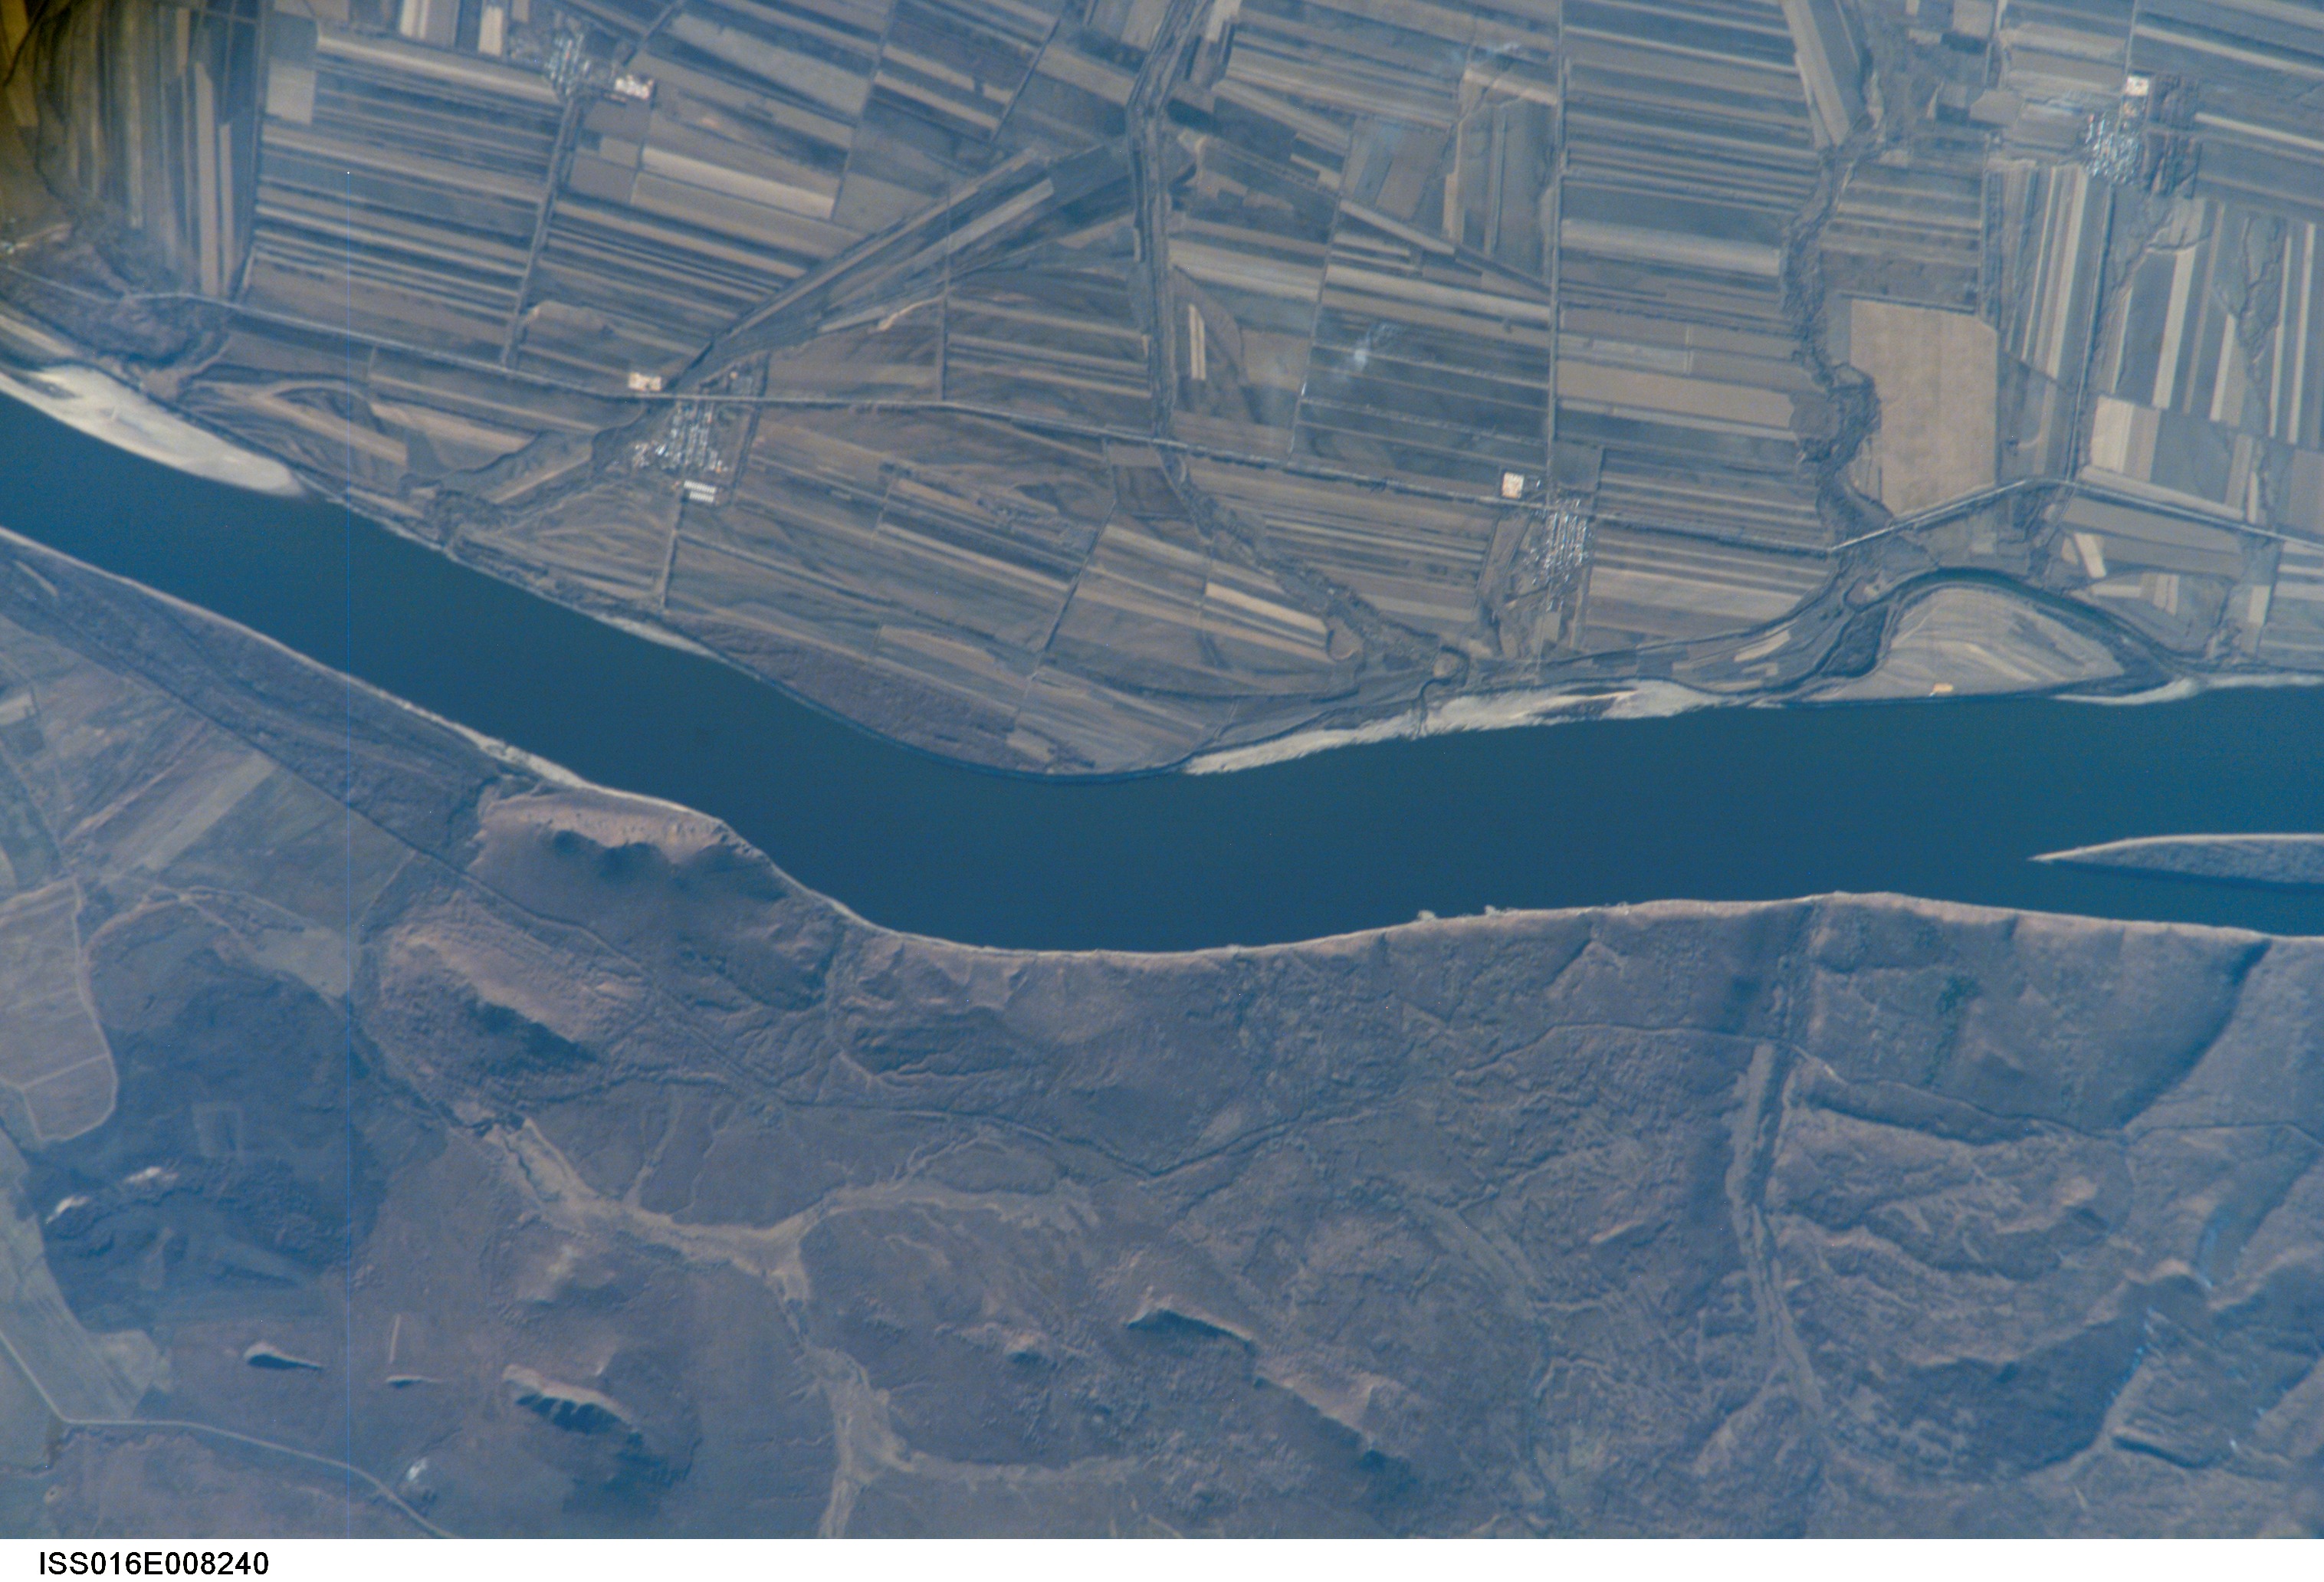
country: CHINA
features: AMUR RIVER, AMURZET AREA, AGR.
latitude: 47.8
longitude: 130.9
